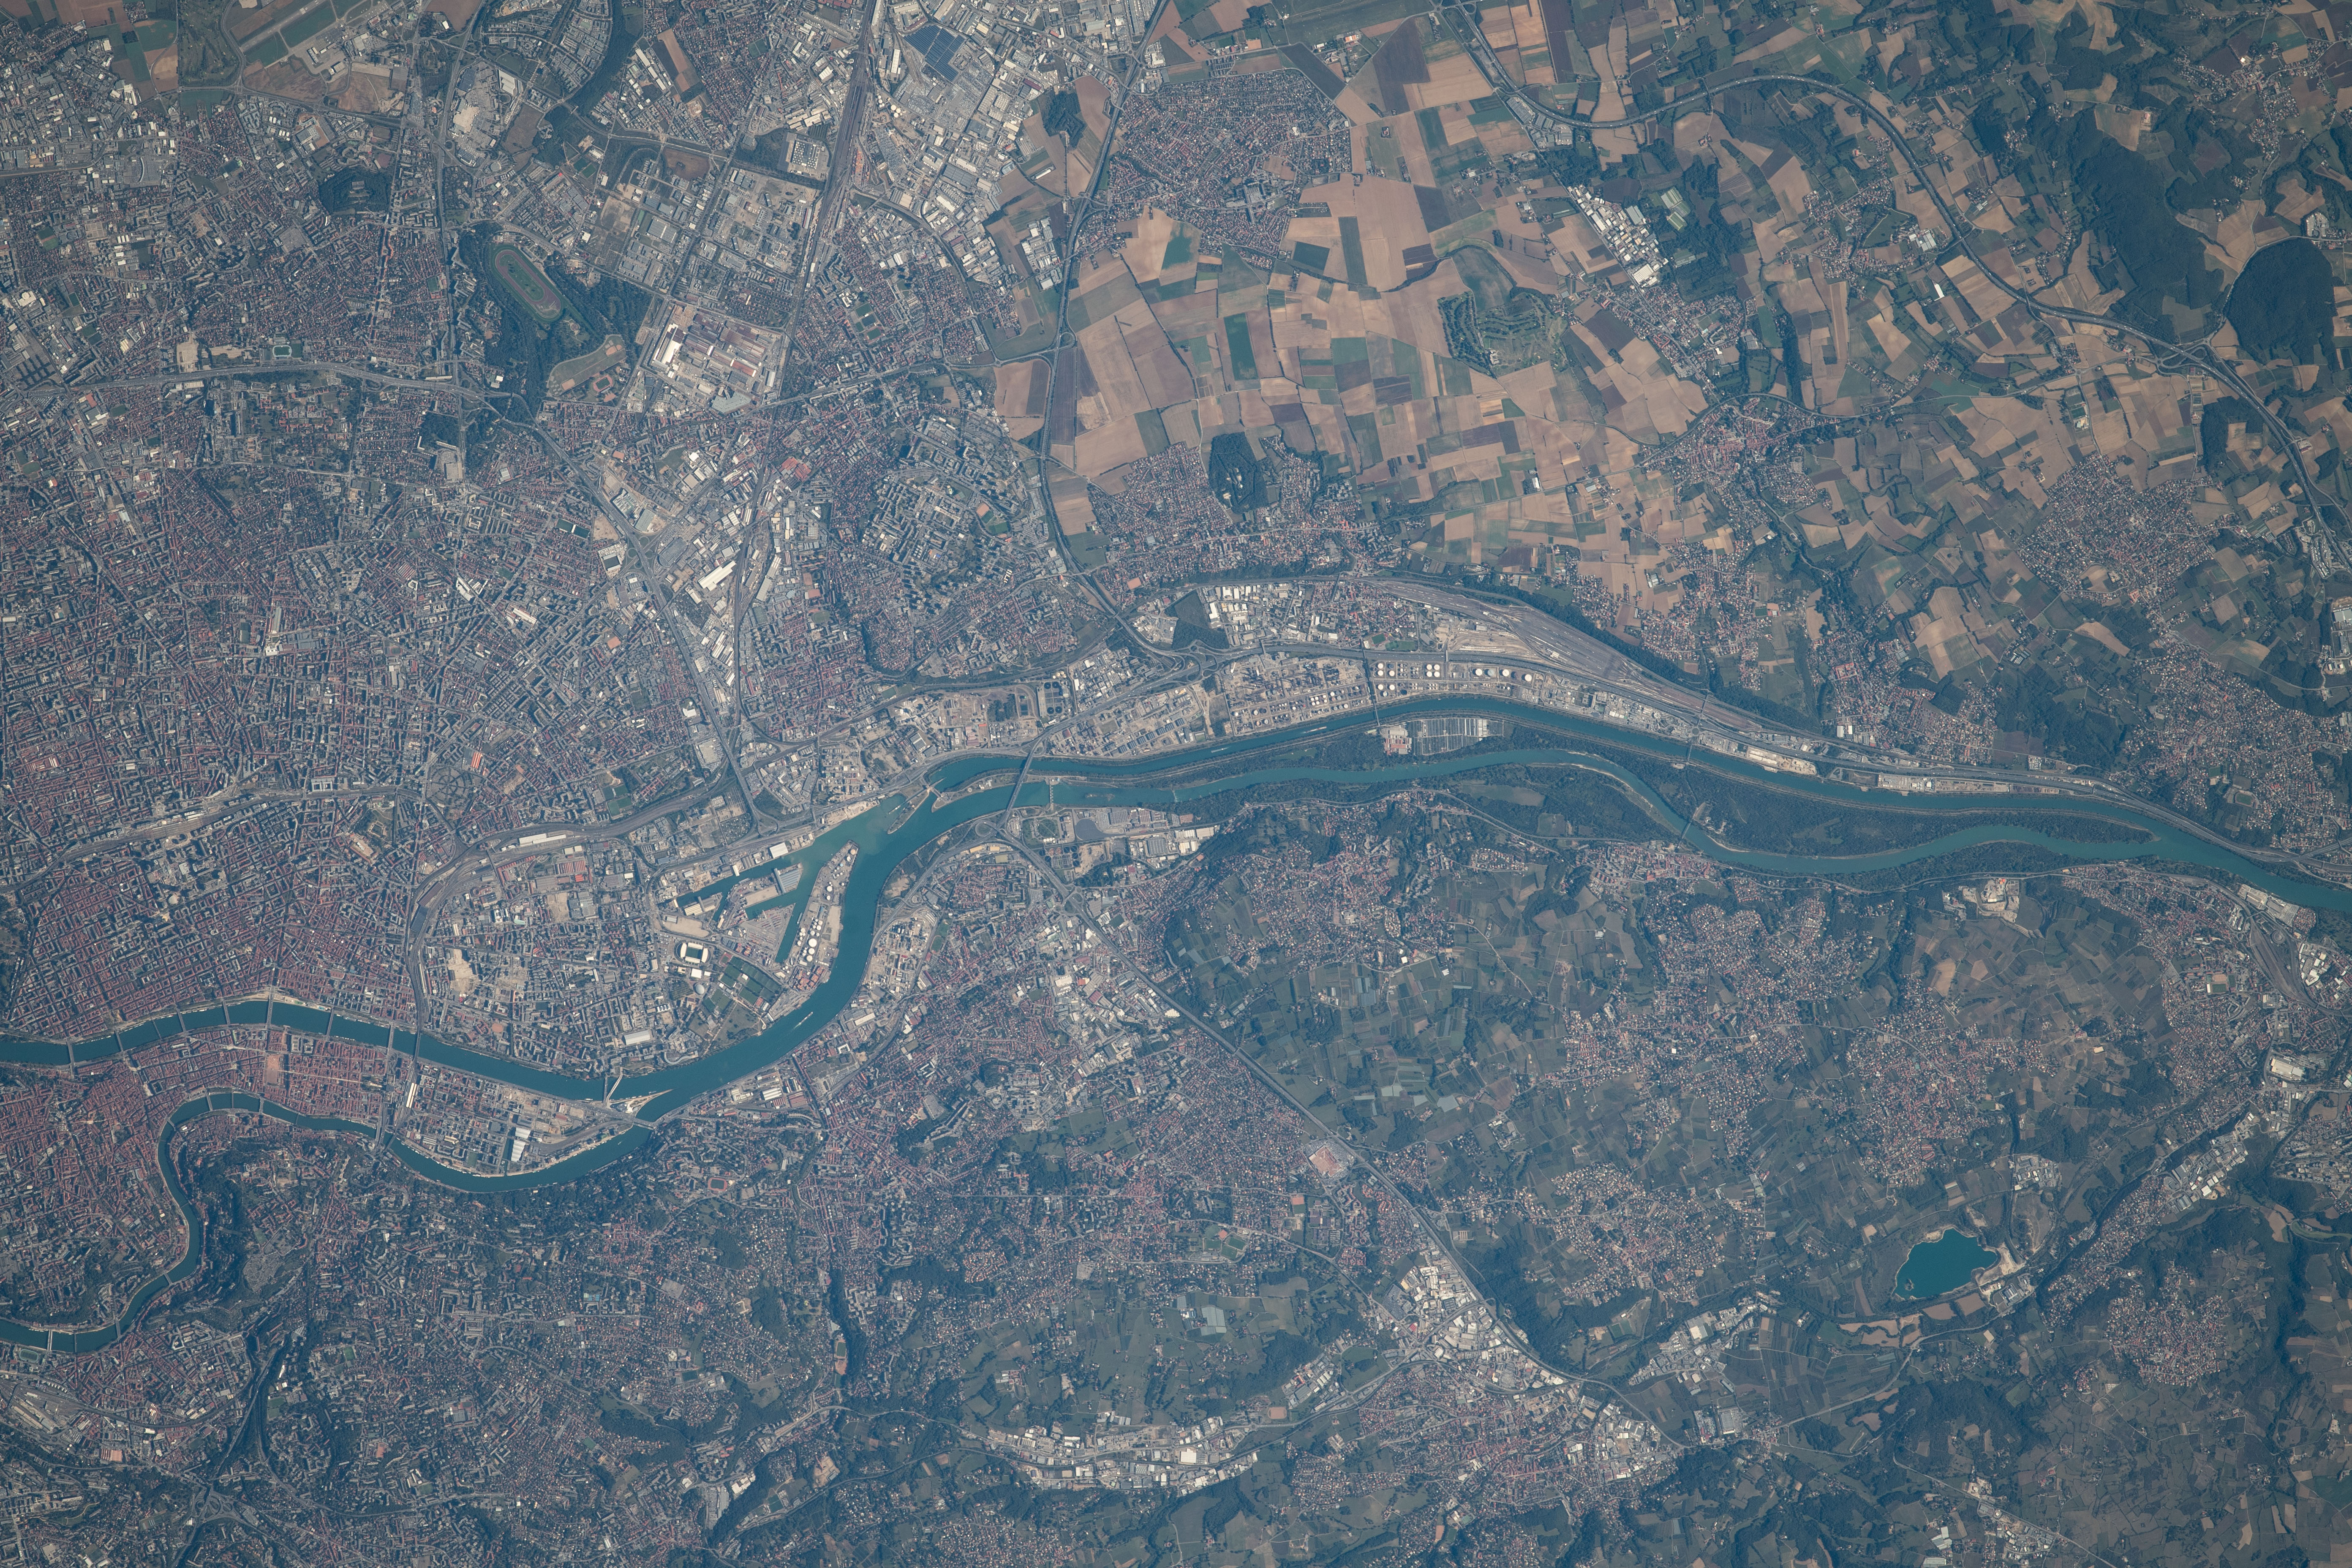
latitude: 45.7
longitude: 4.8
